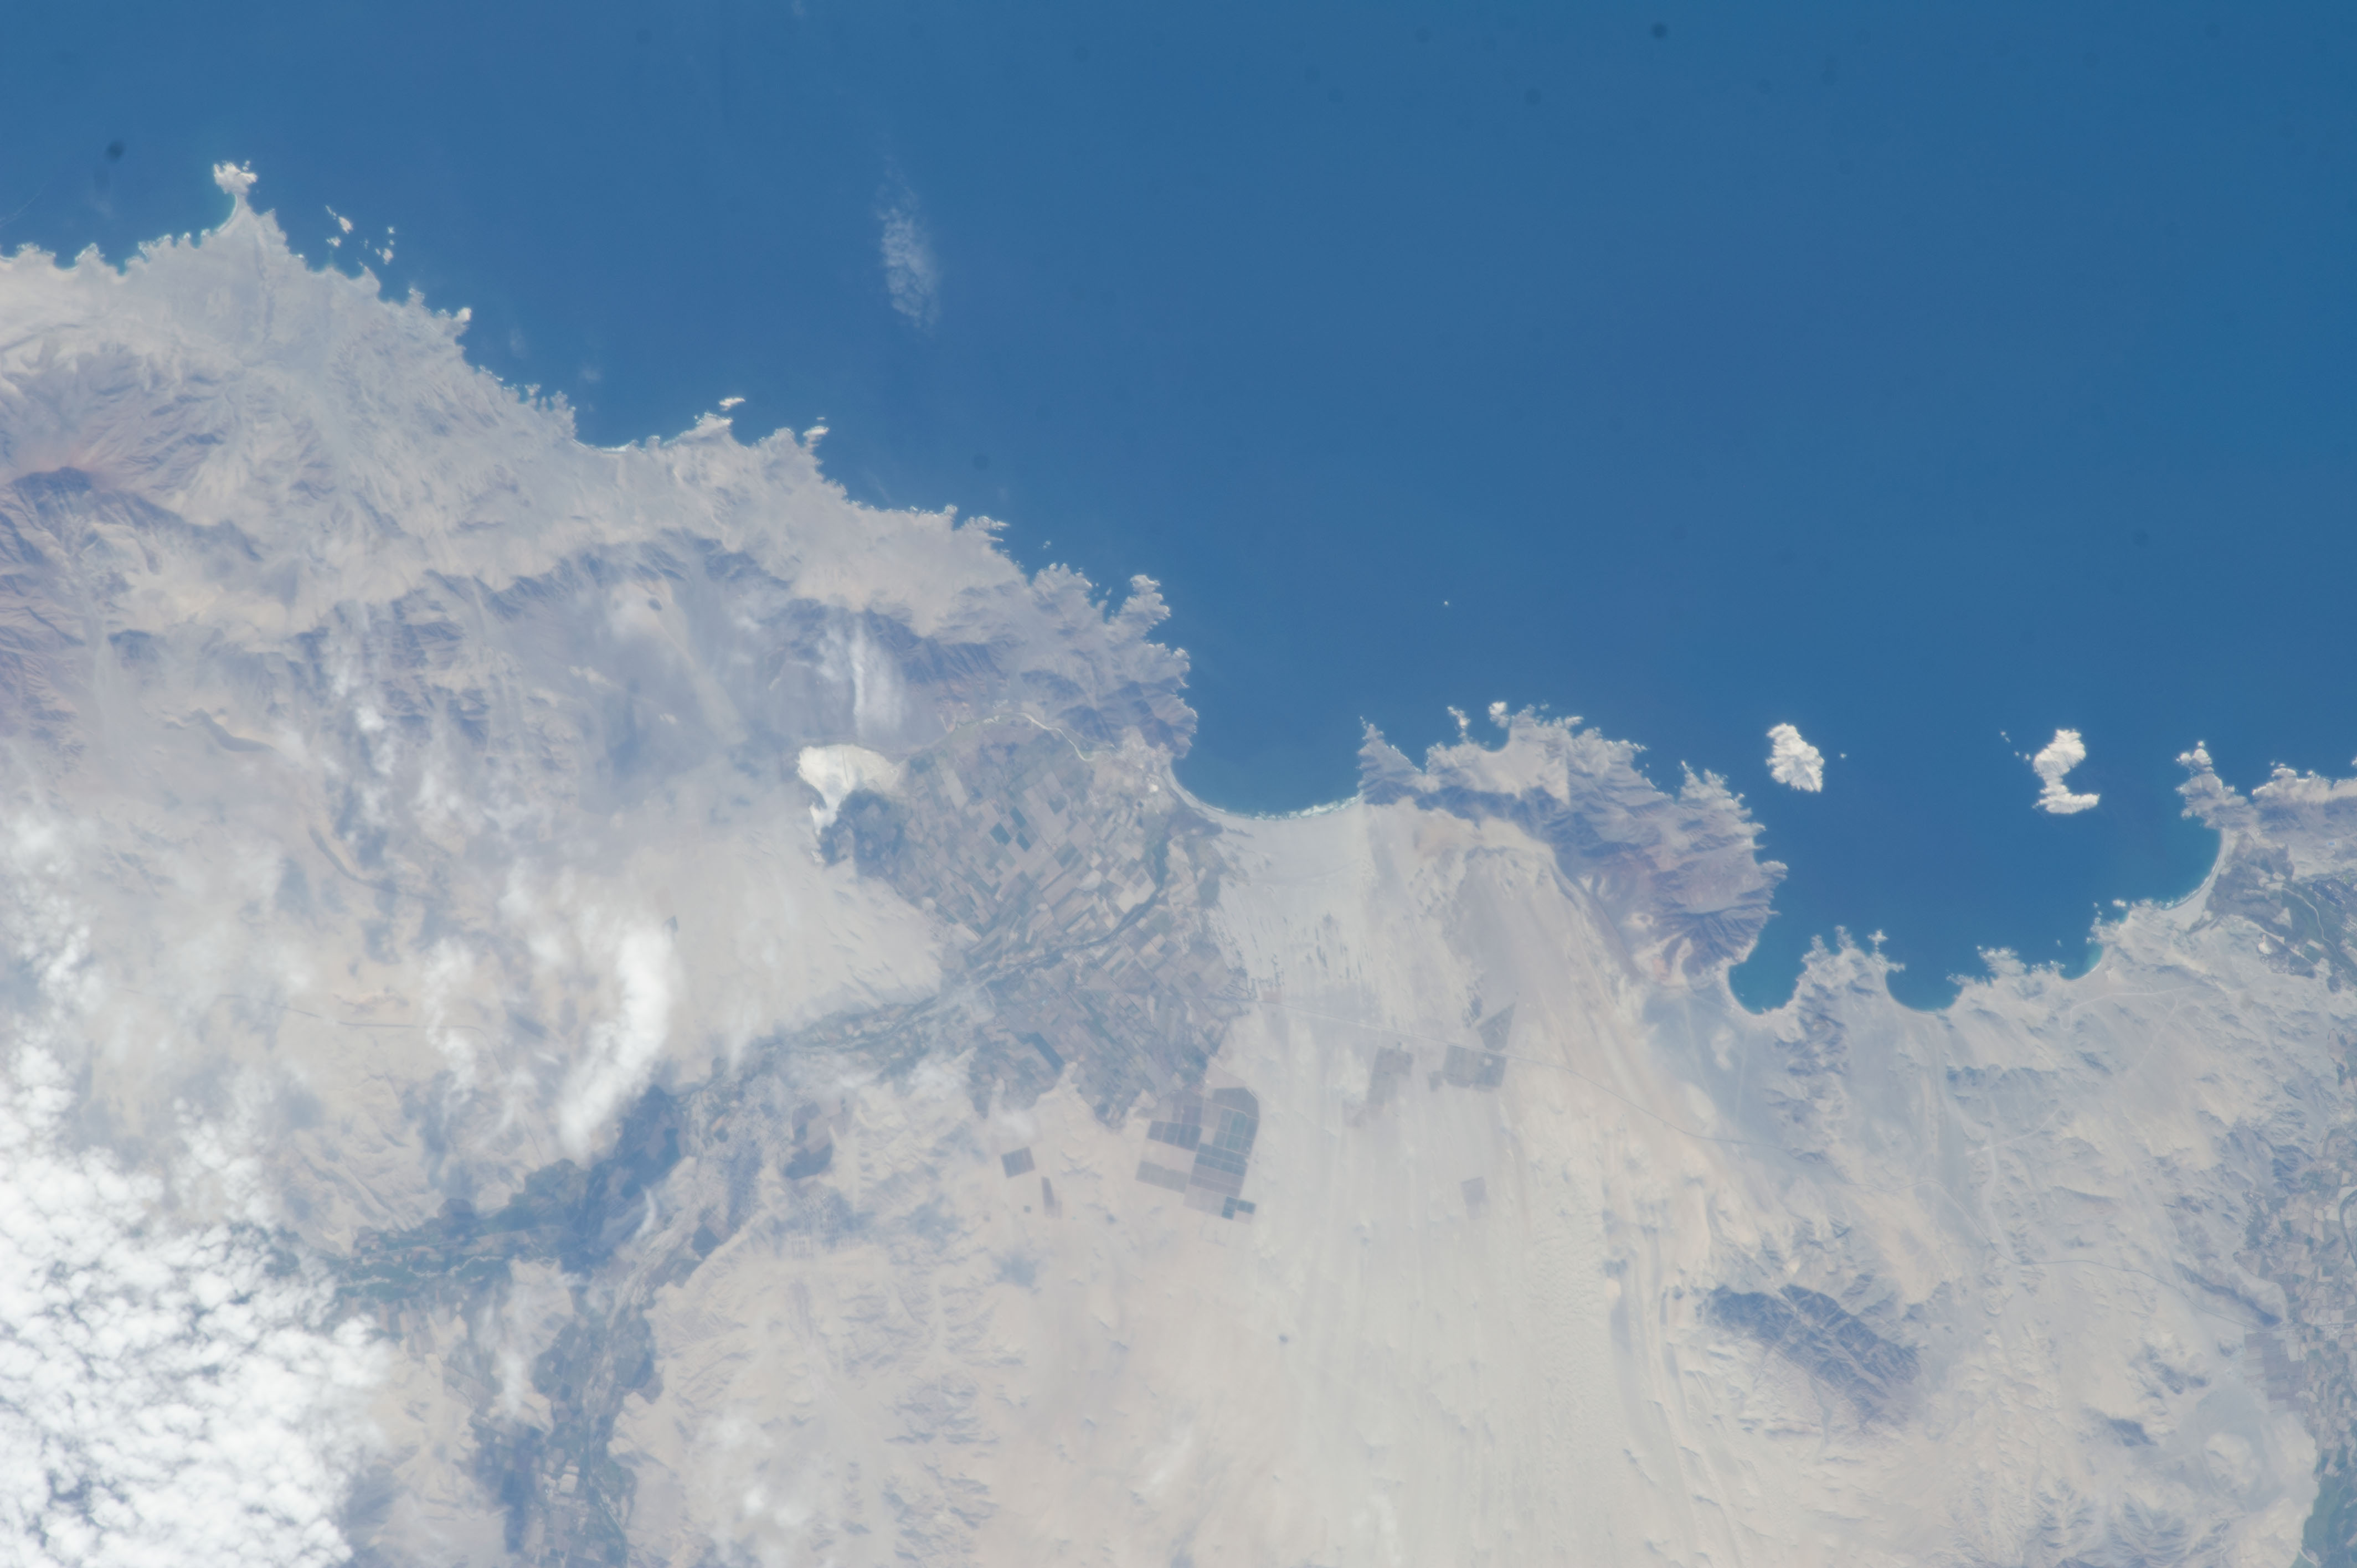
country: PERU
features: AGR., COMANDANTE NOEL
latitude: -9.5
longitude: -78.3
